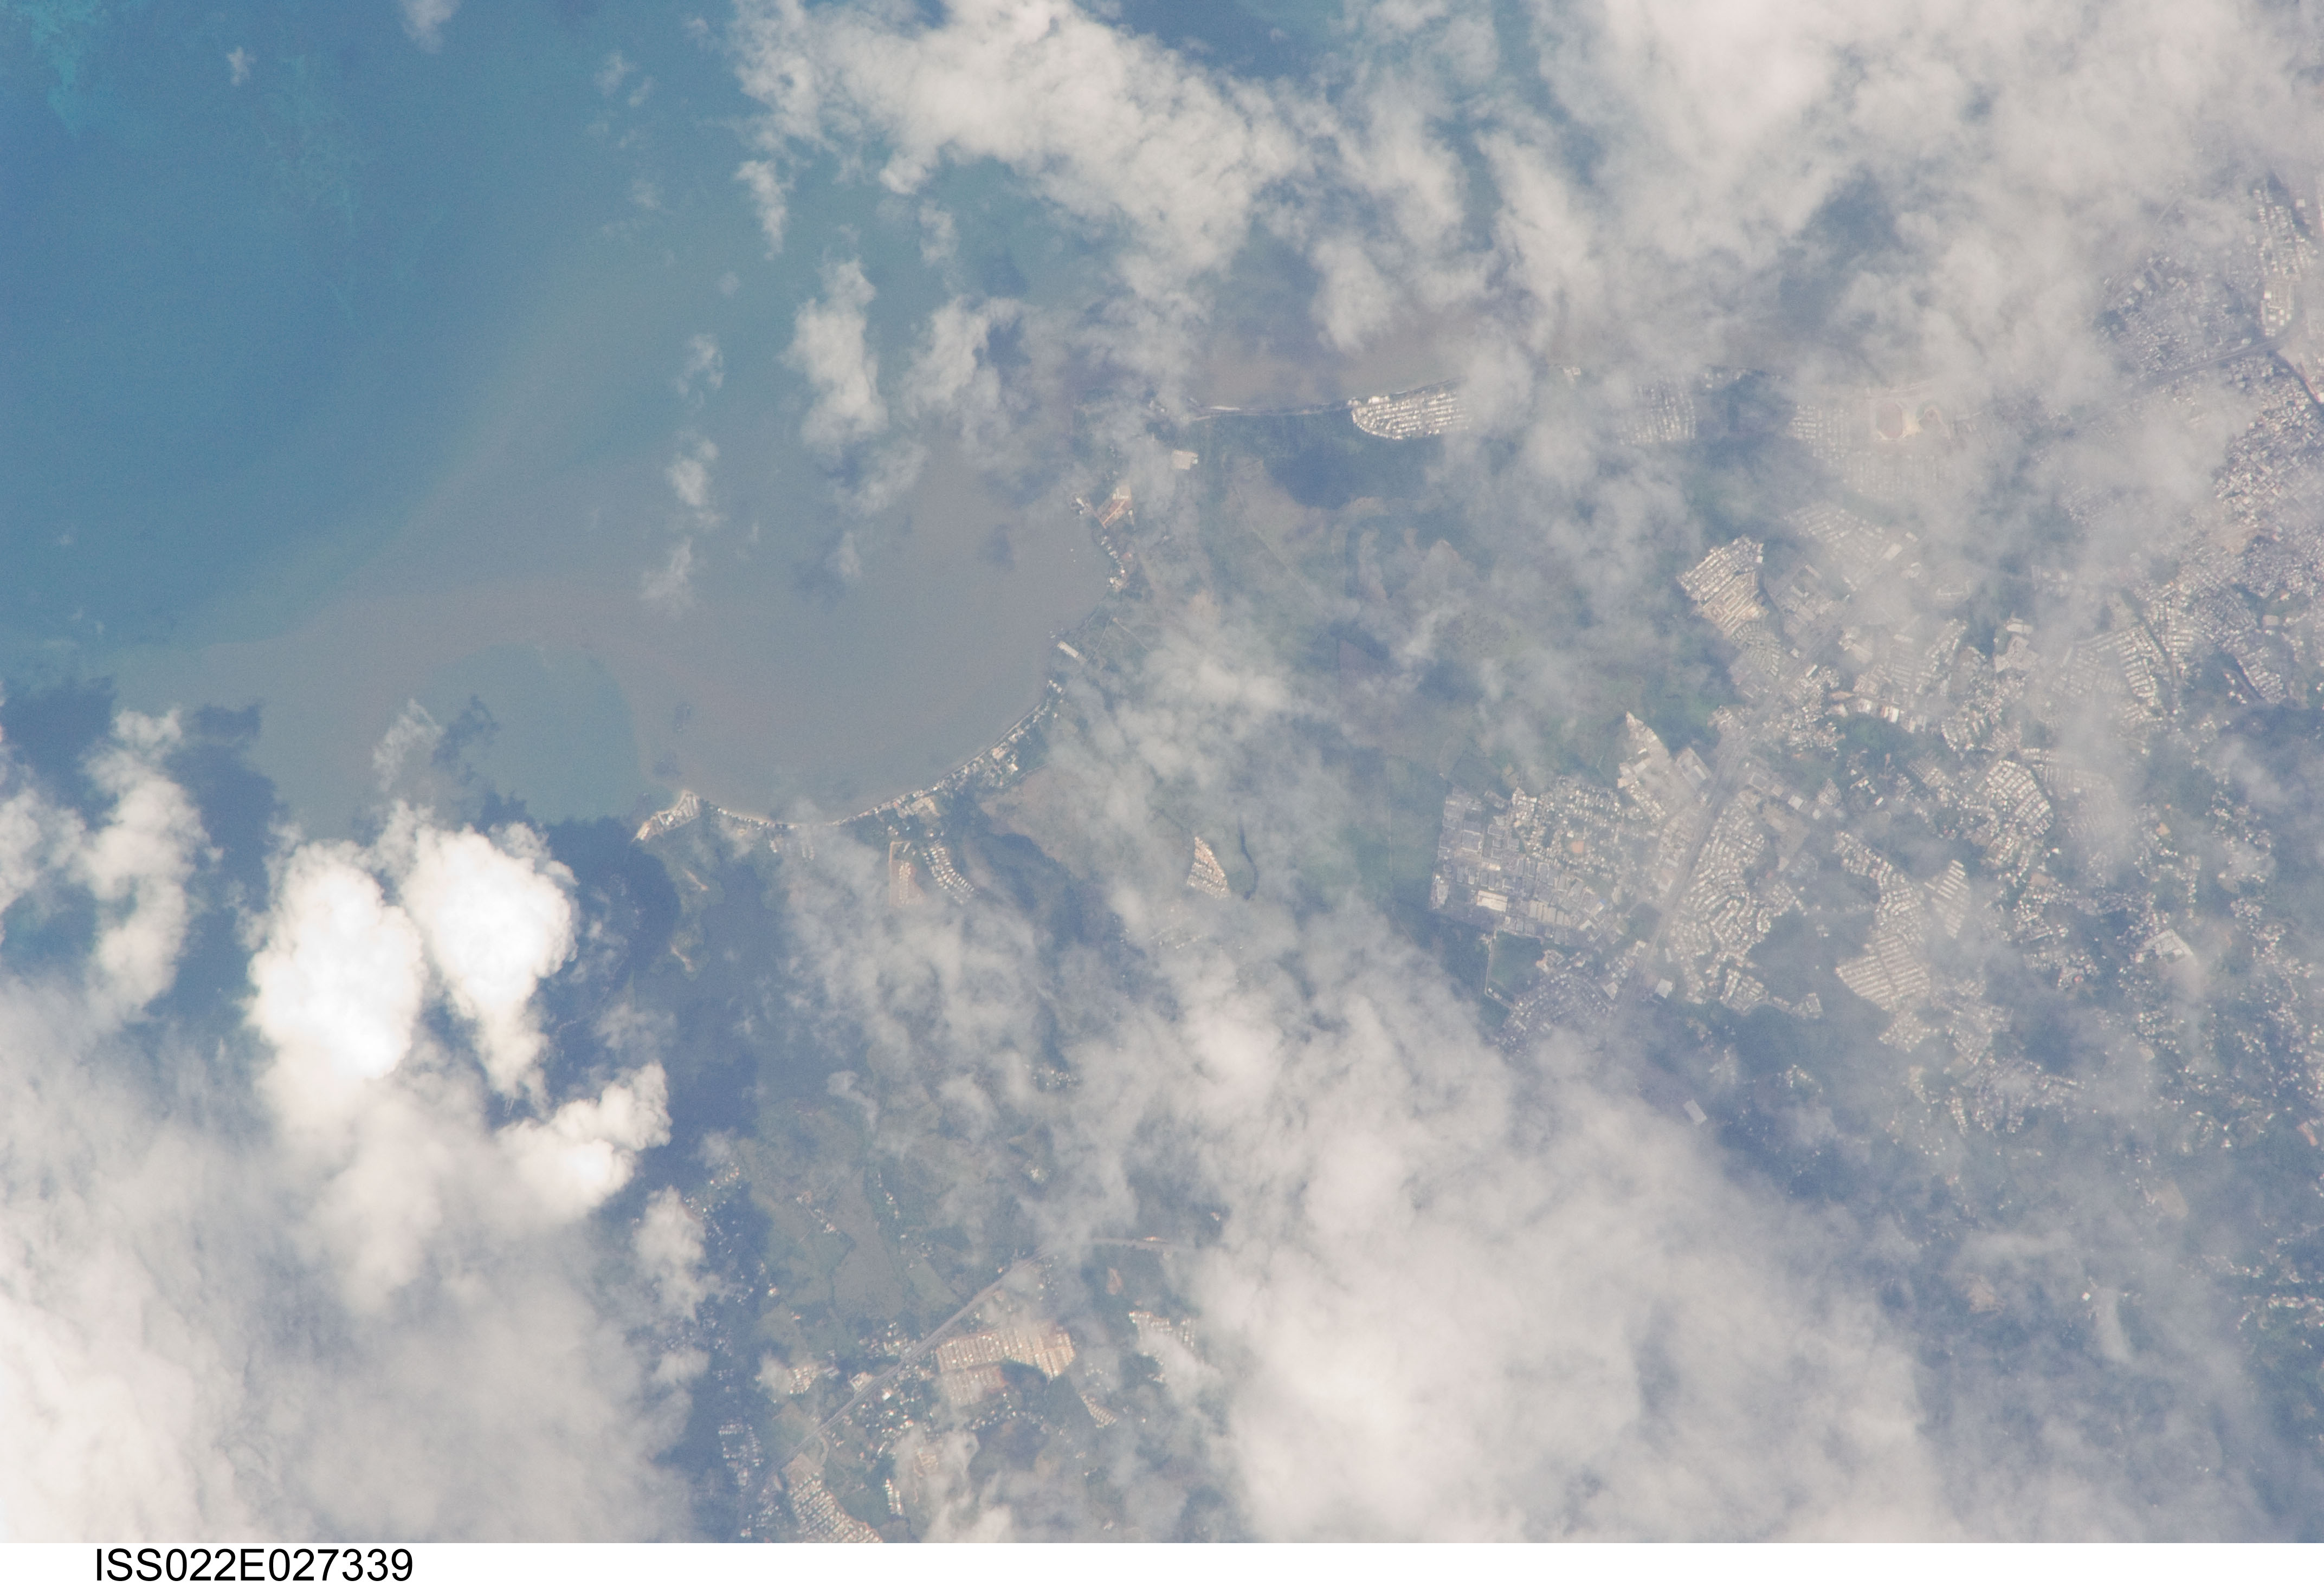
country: PUERTO RICO
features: ESTEBANIA, BAHIA BRANADERO
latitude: 18.1
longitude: -67.2
